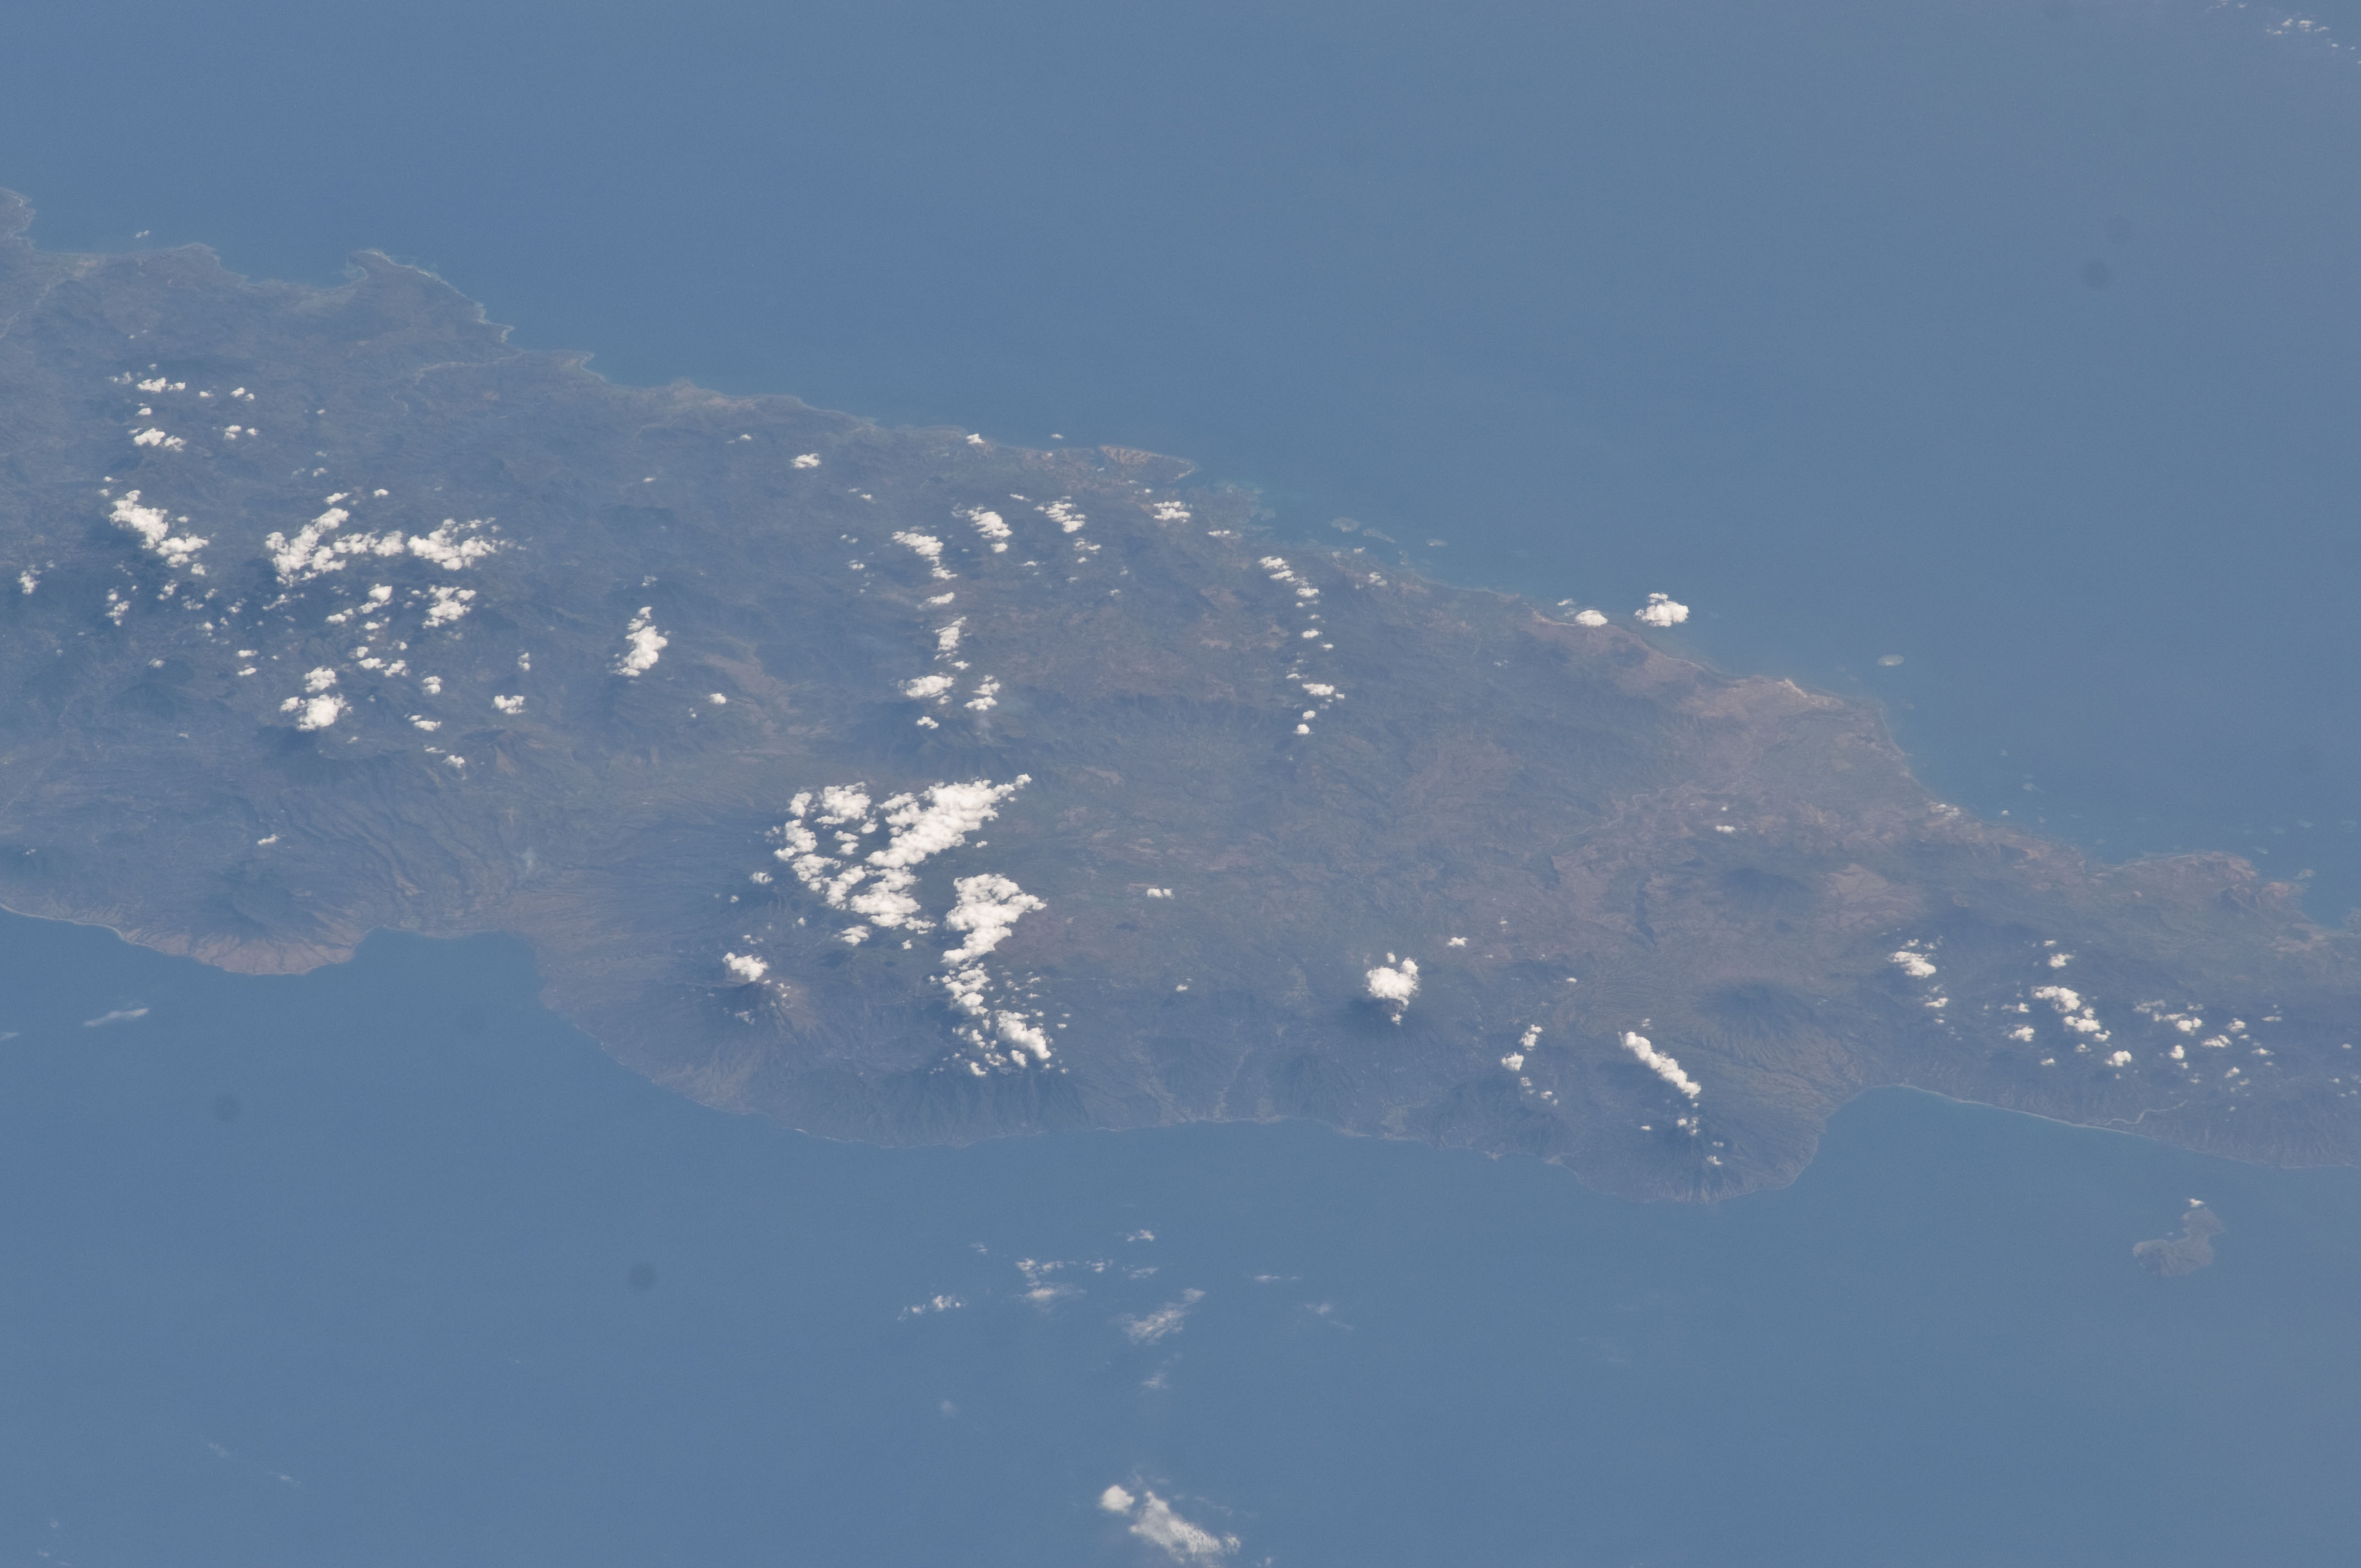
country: INDONESIA
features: LESSER SUNDA I., FLORES, INDIAN O.
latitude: -8.6
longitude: 121.0
